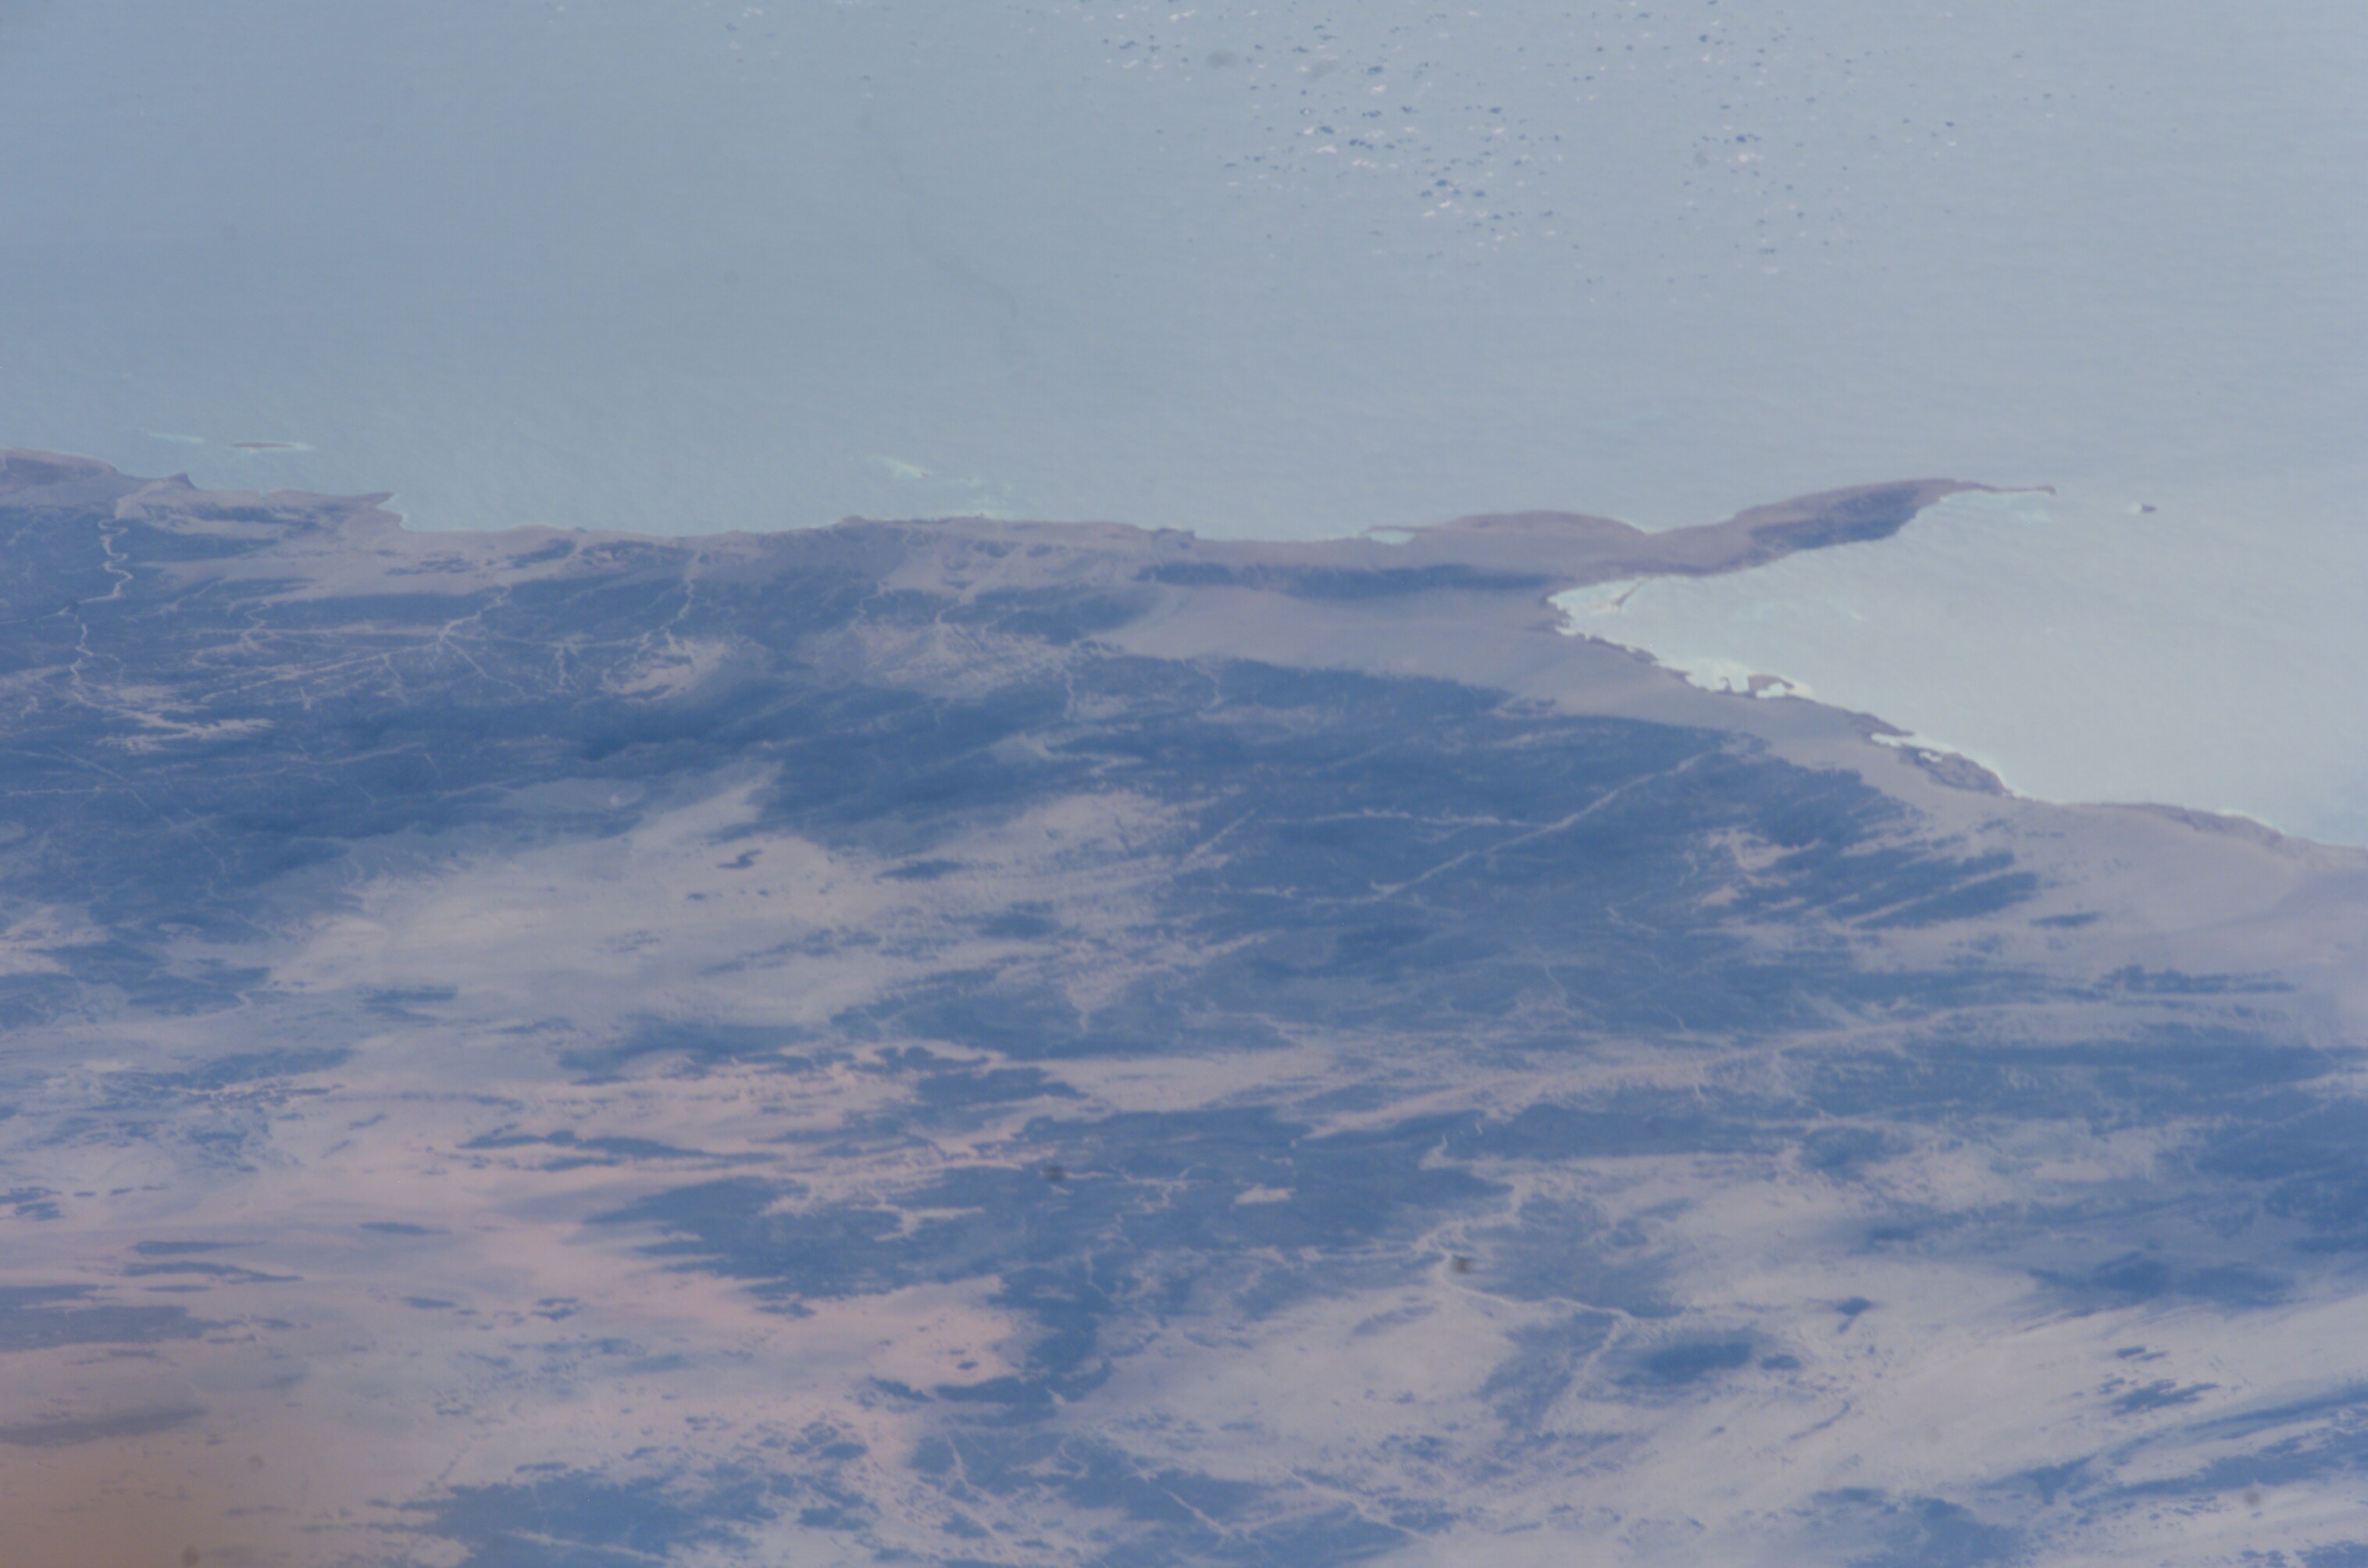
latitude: 24.0
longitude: 35.0
